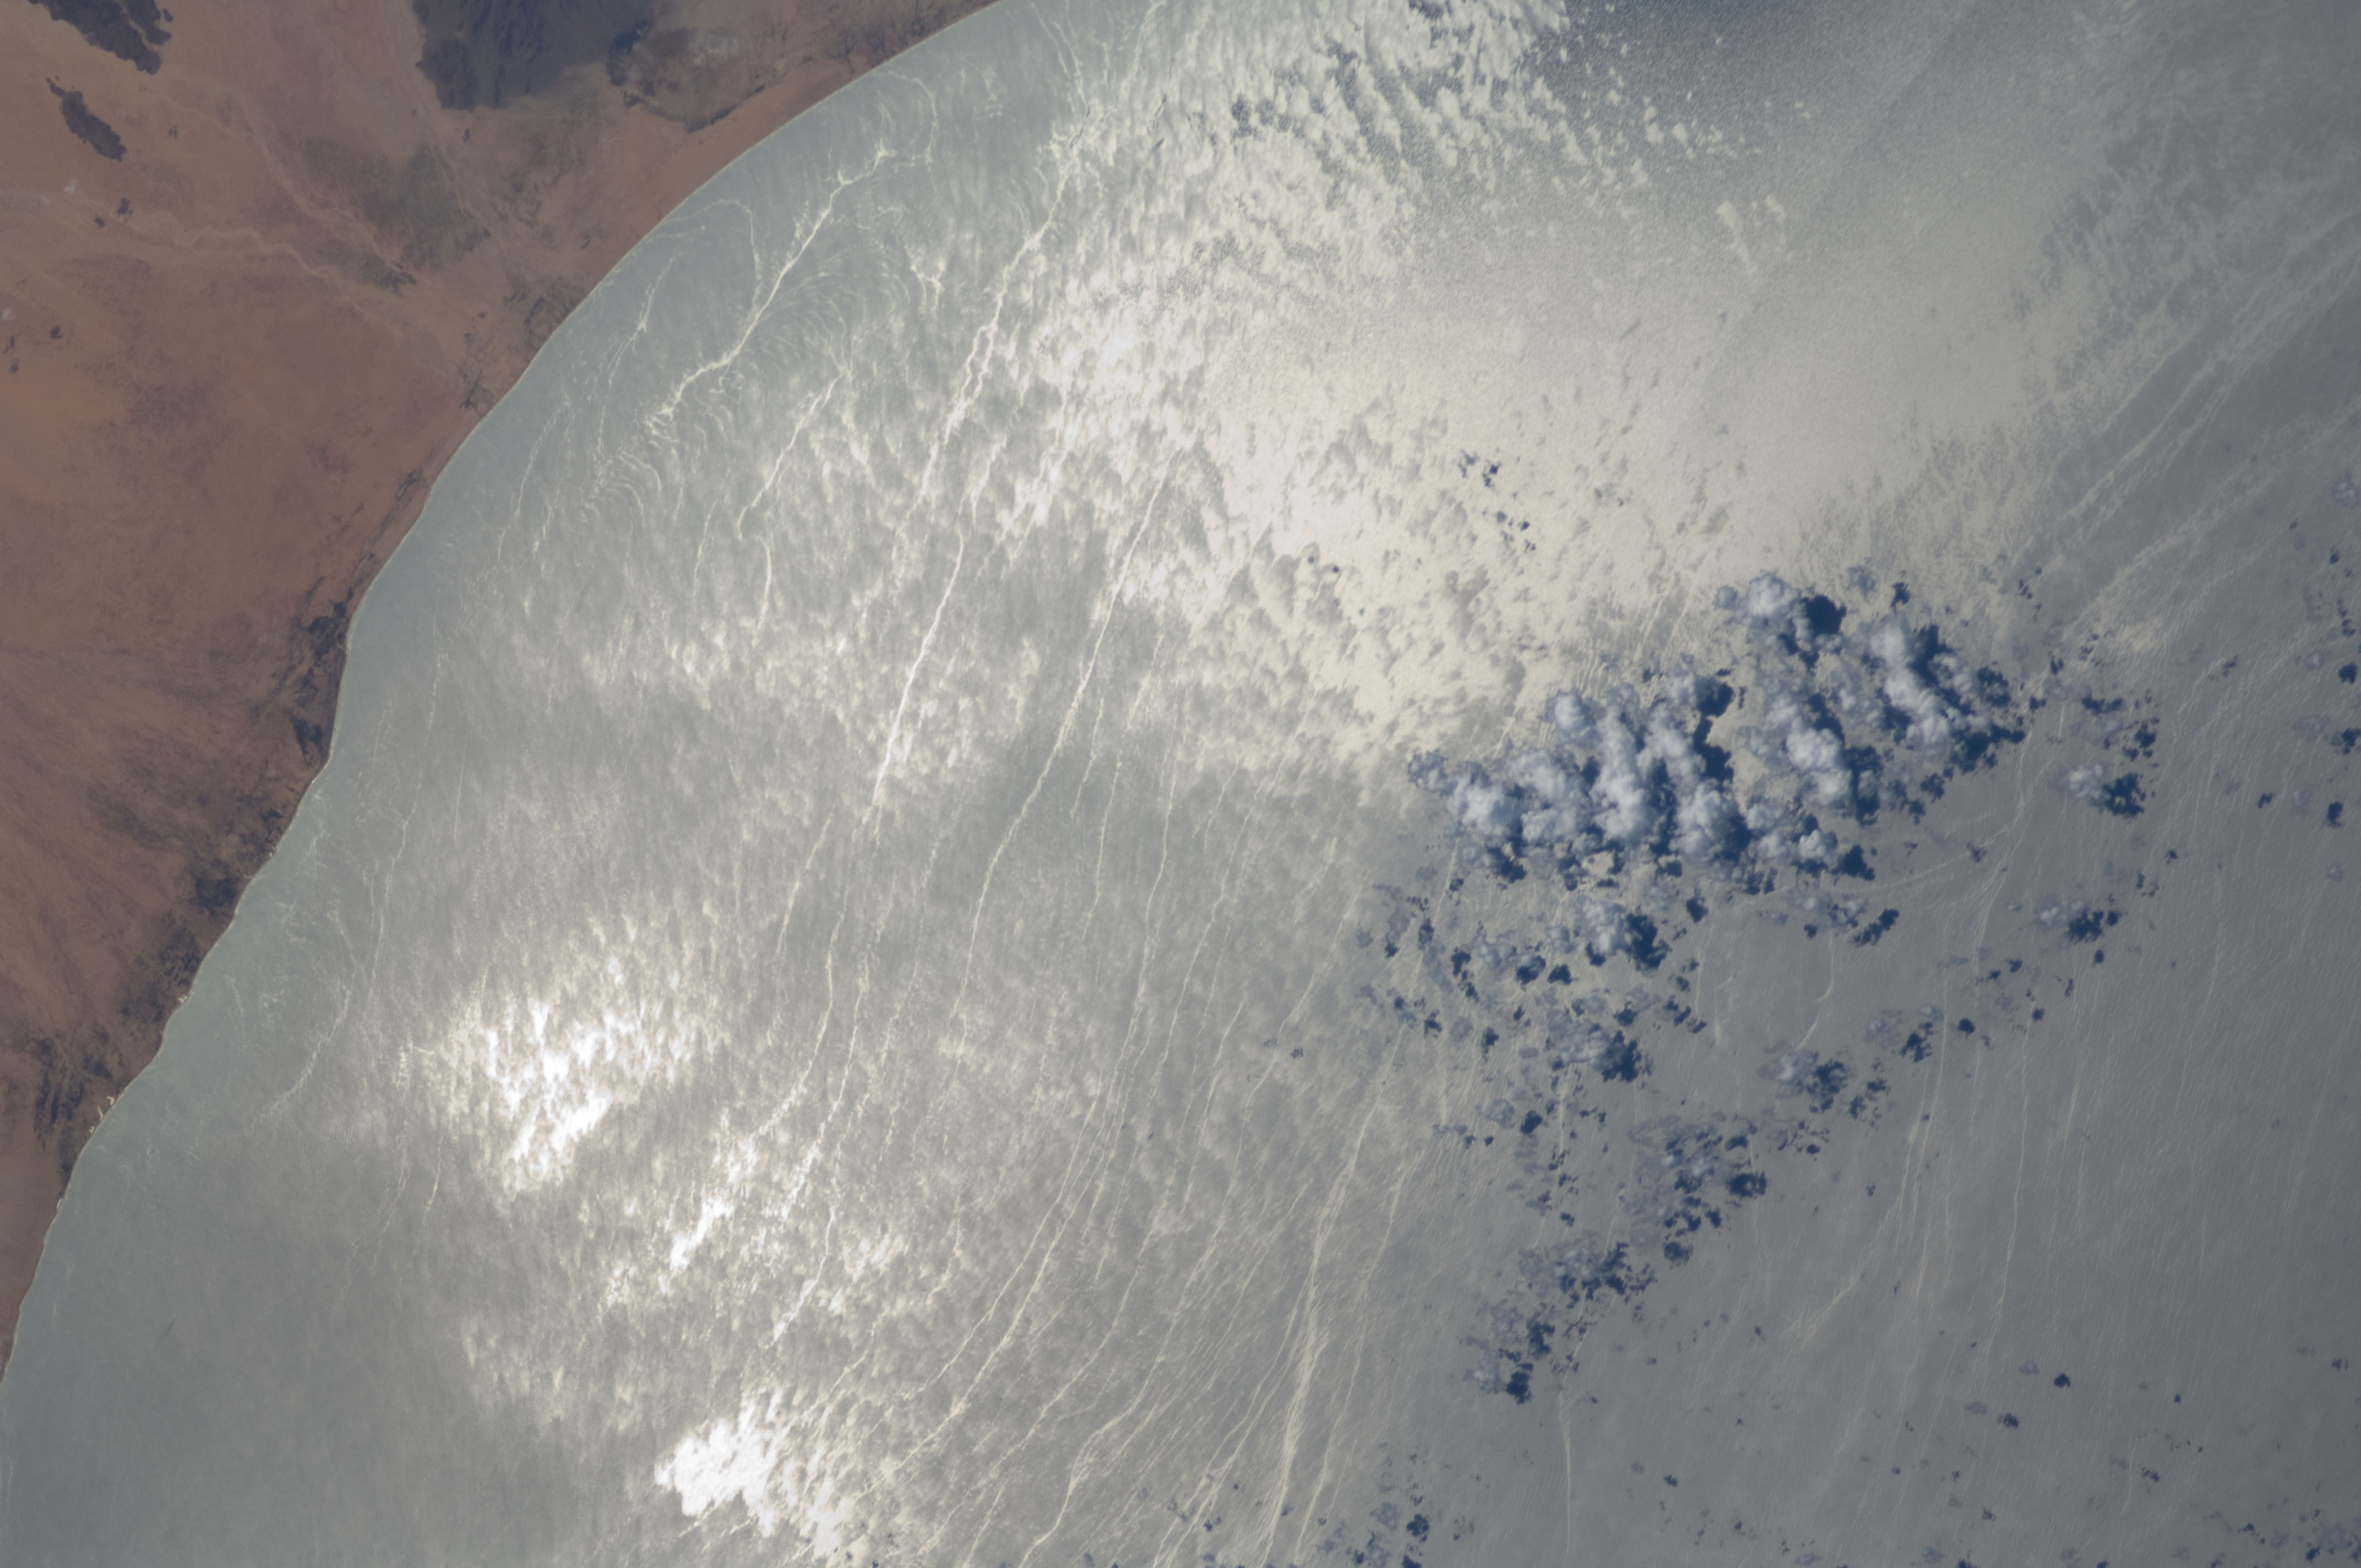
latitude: 10.7
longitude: 44.4
